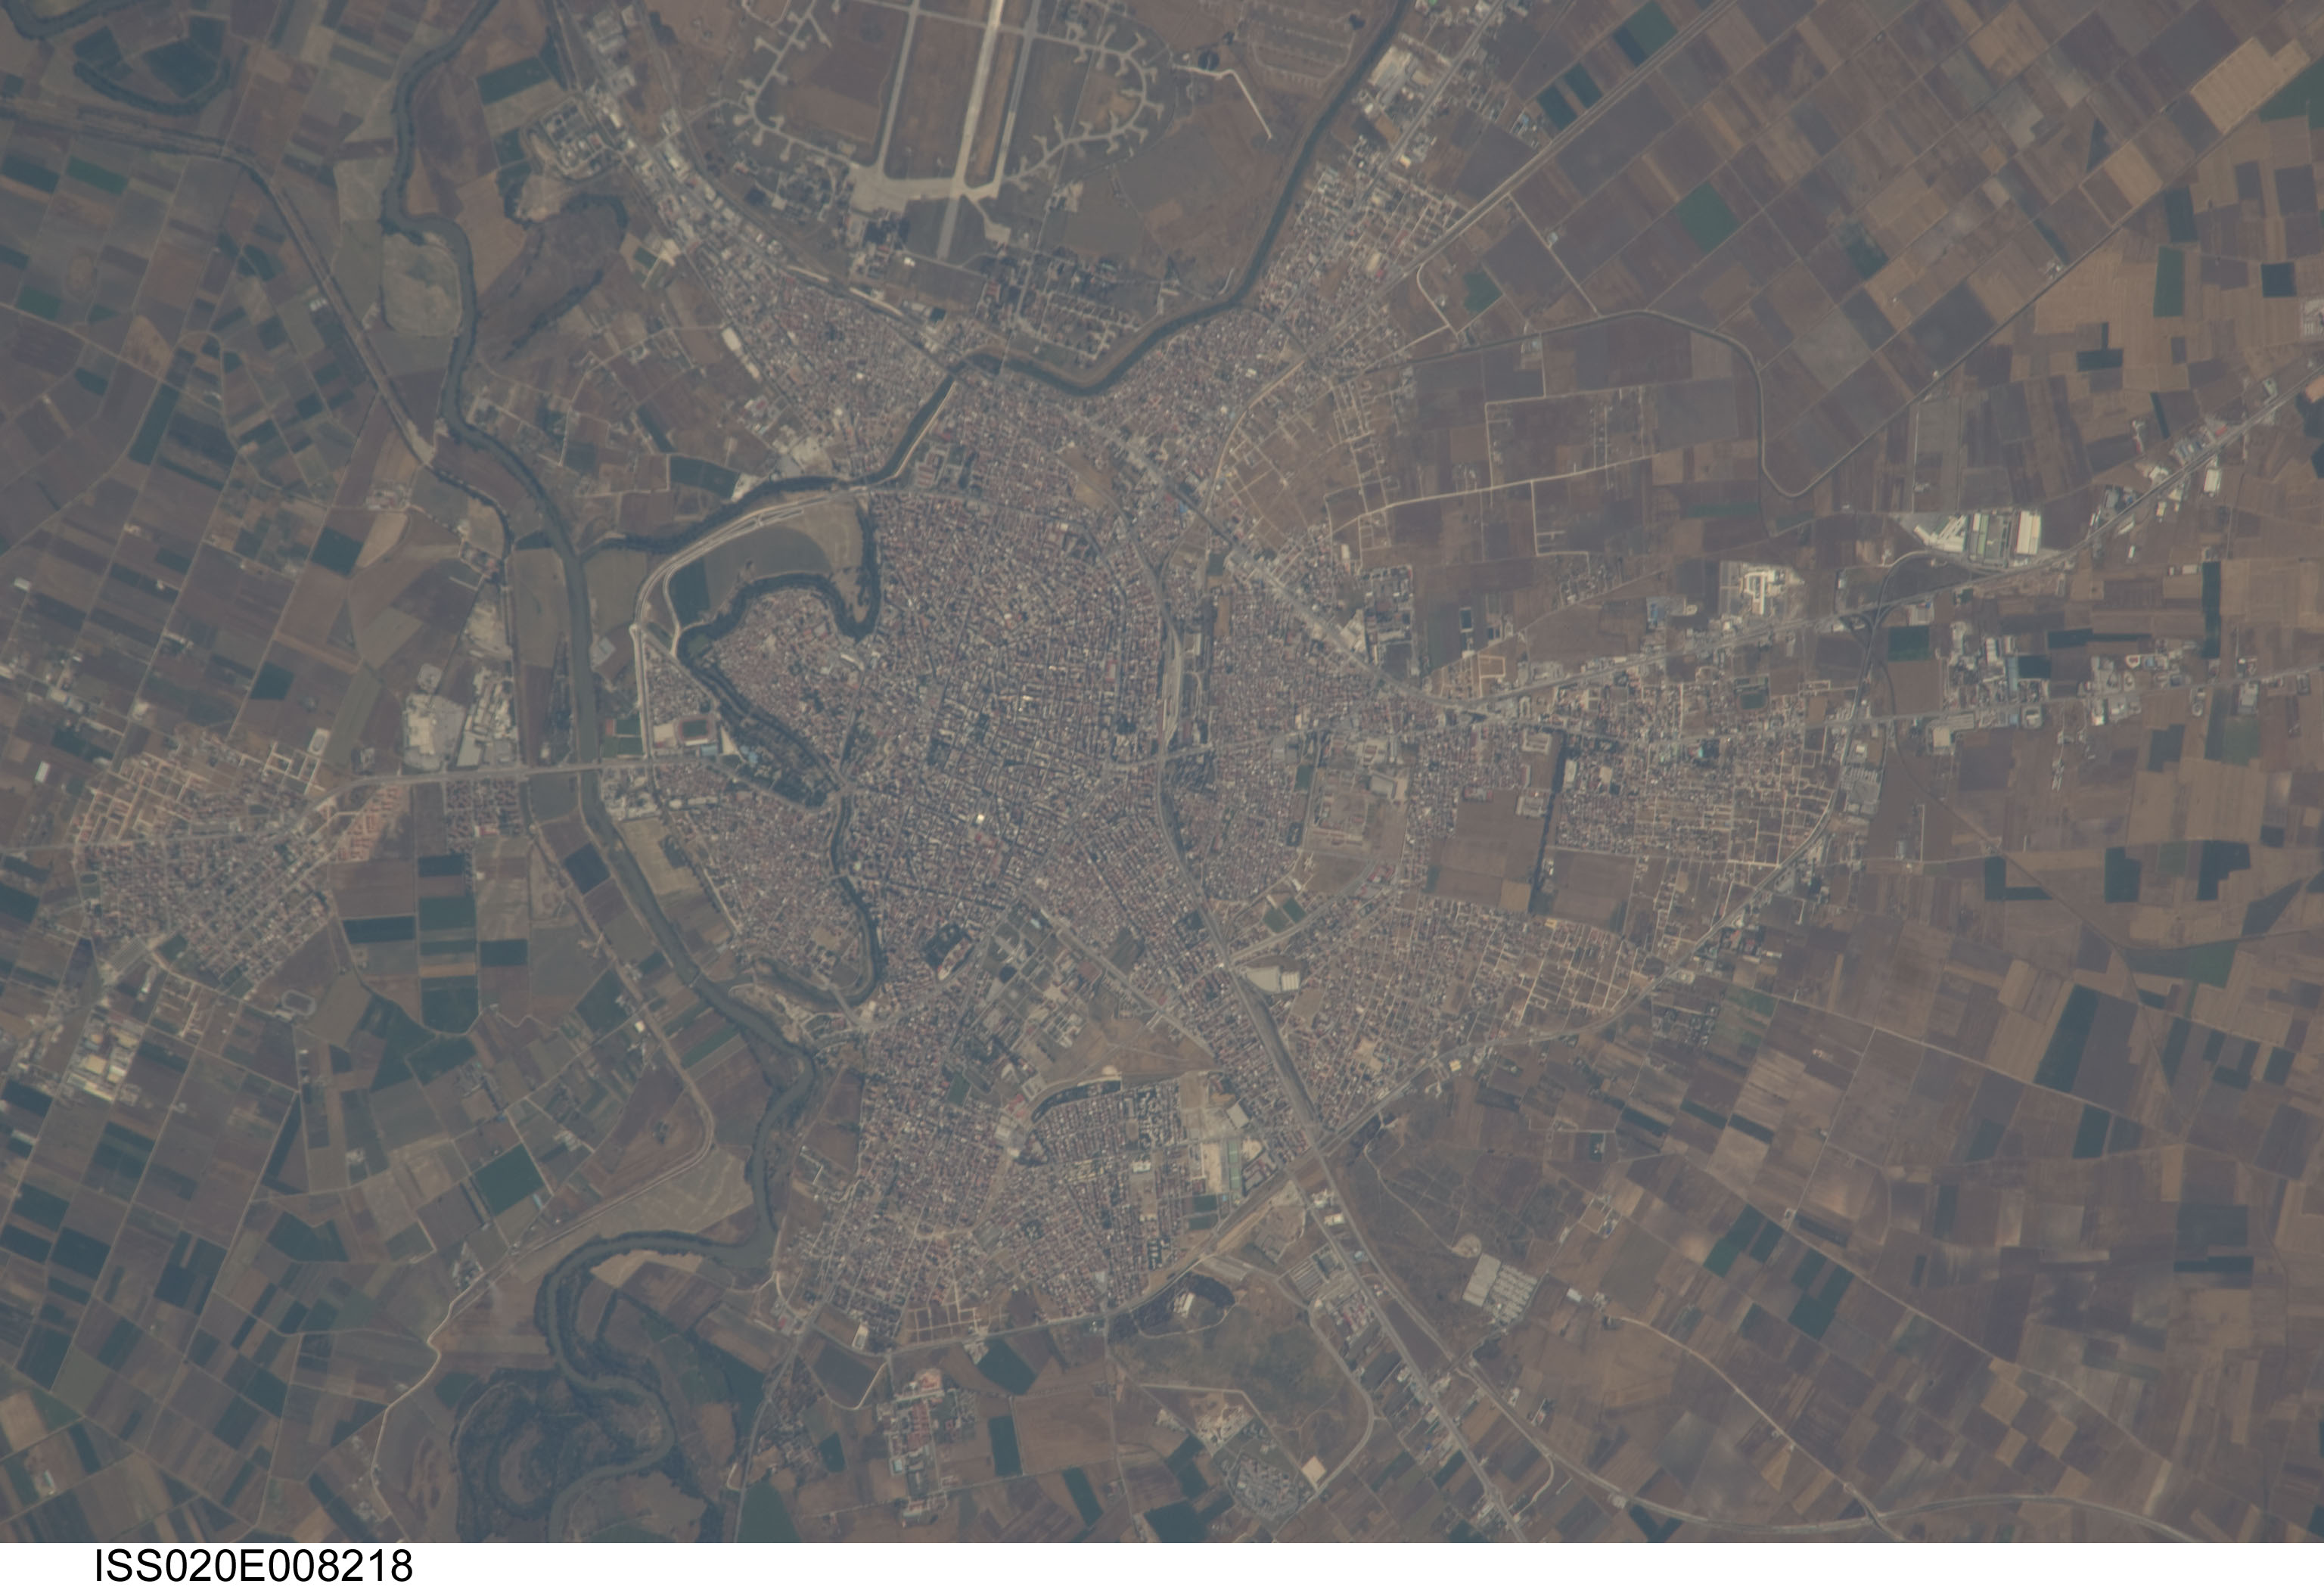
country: GREECE
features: LARISA, PINEIOS R., AGR., AIRPORT, YANNOULI
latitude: 39.6
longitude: 22.4
